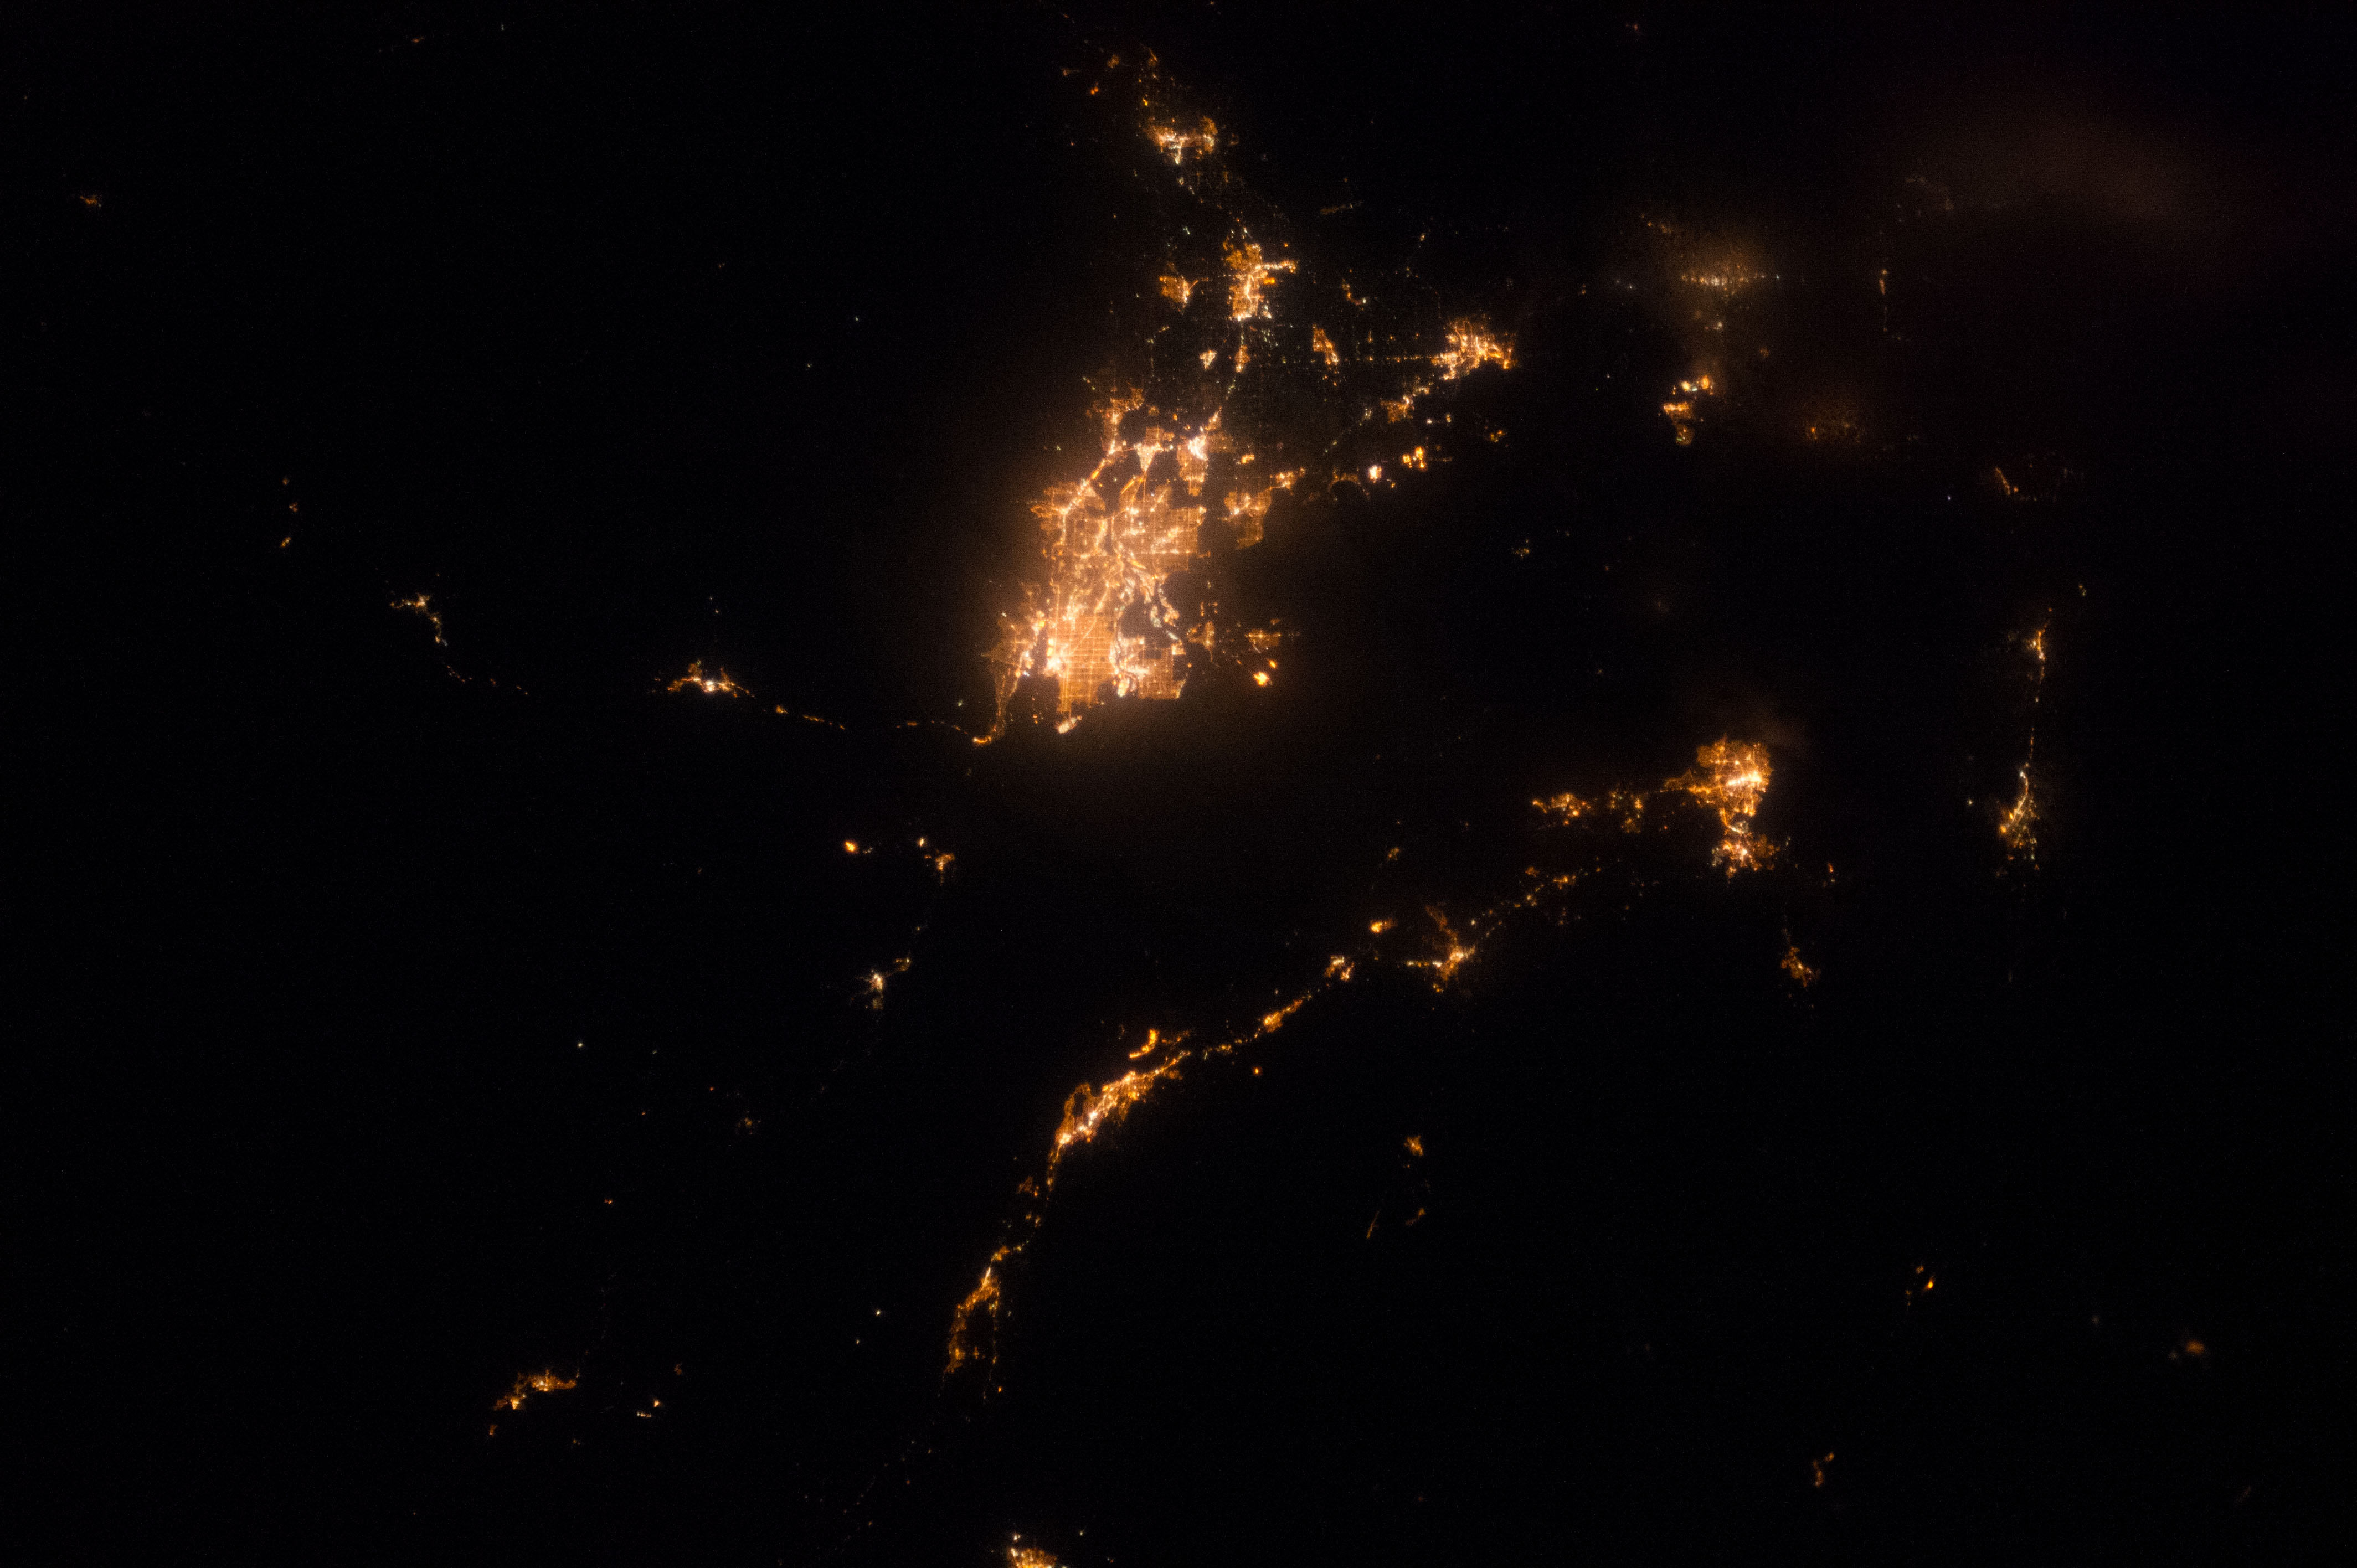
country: CANADA-BC
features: CY.
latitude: 49.0
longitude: -123.5
